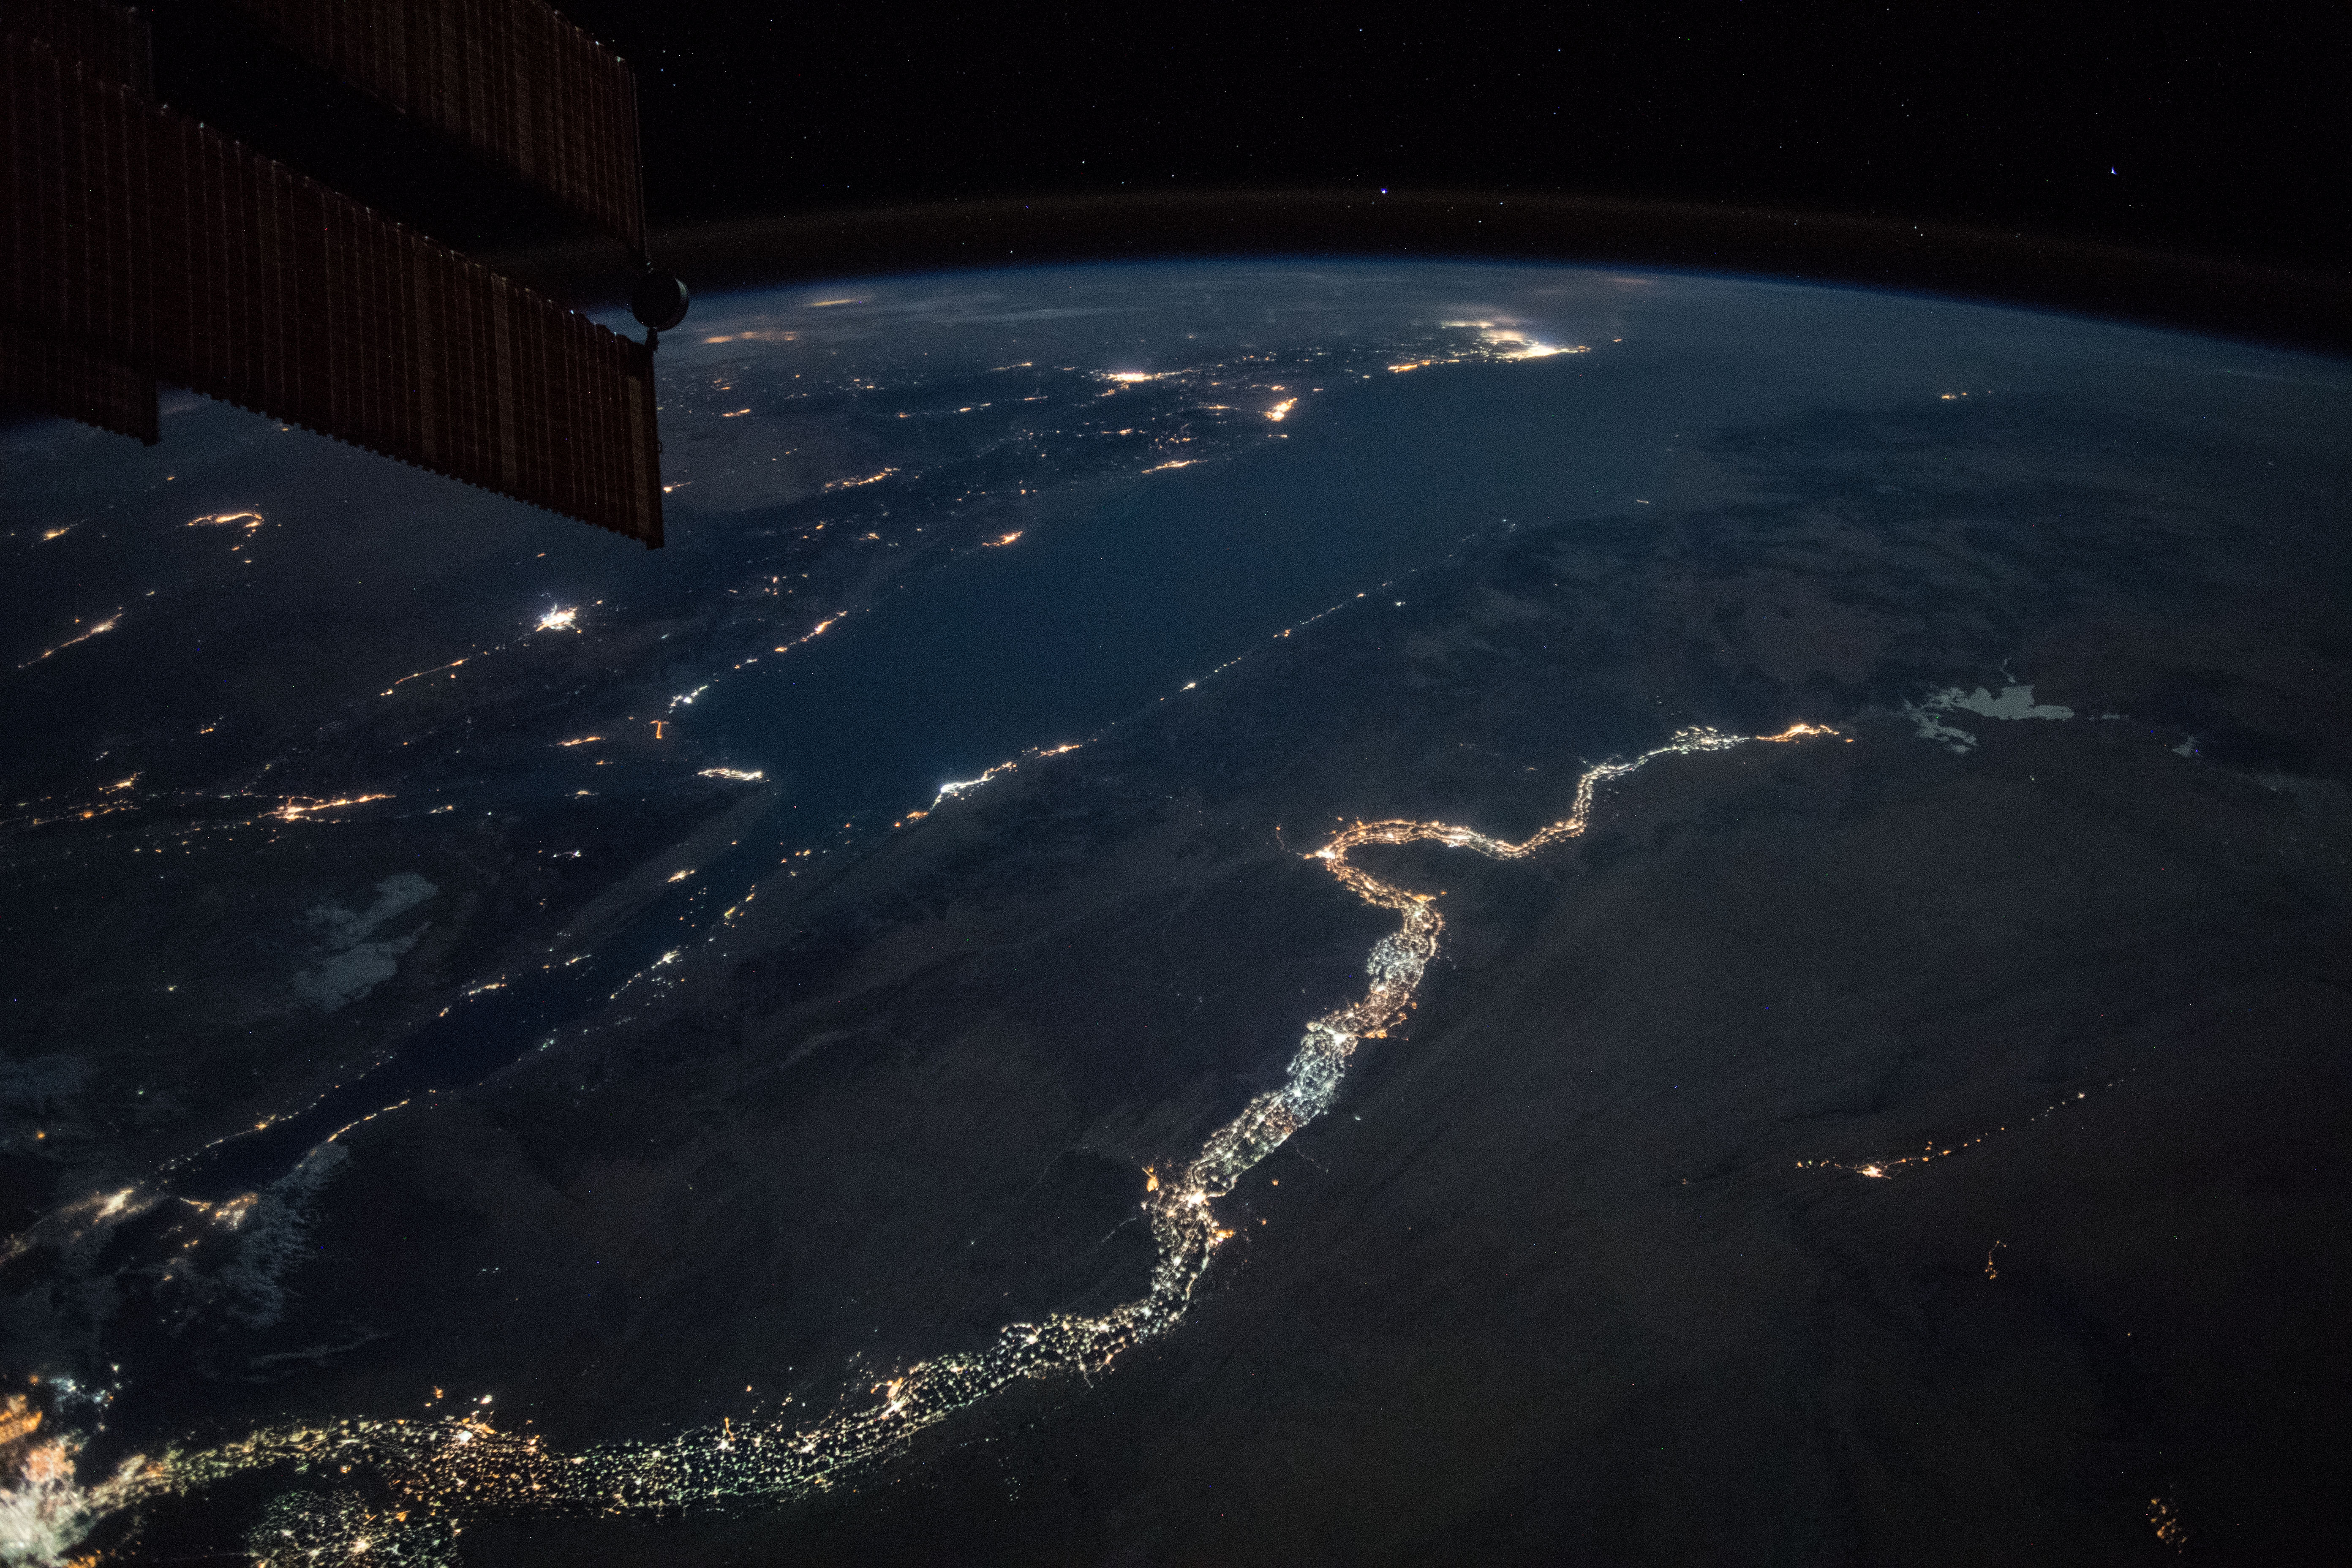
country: EGYPT
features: NILE RIVER, NUBIAN DESERT, NASSER LAKE, EASTER DESERT, RED SEA, GULF OF SUEZ, GULF OF AQABA, NIGHT, EARTH LIMB
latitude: 26.6
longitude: 32.8
